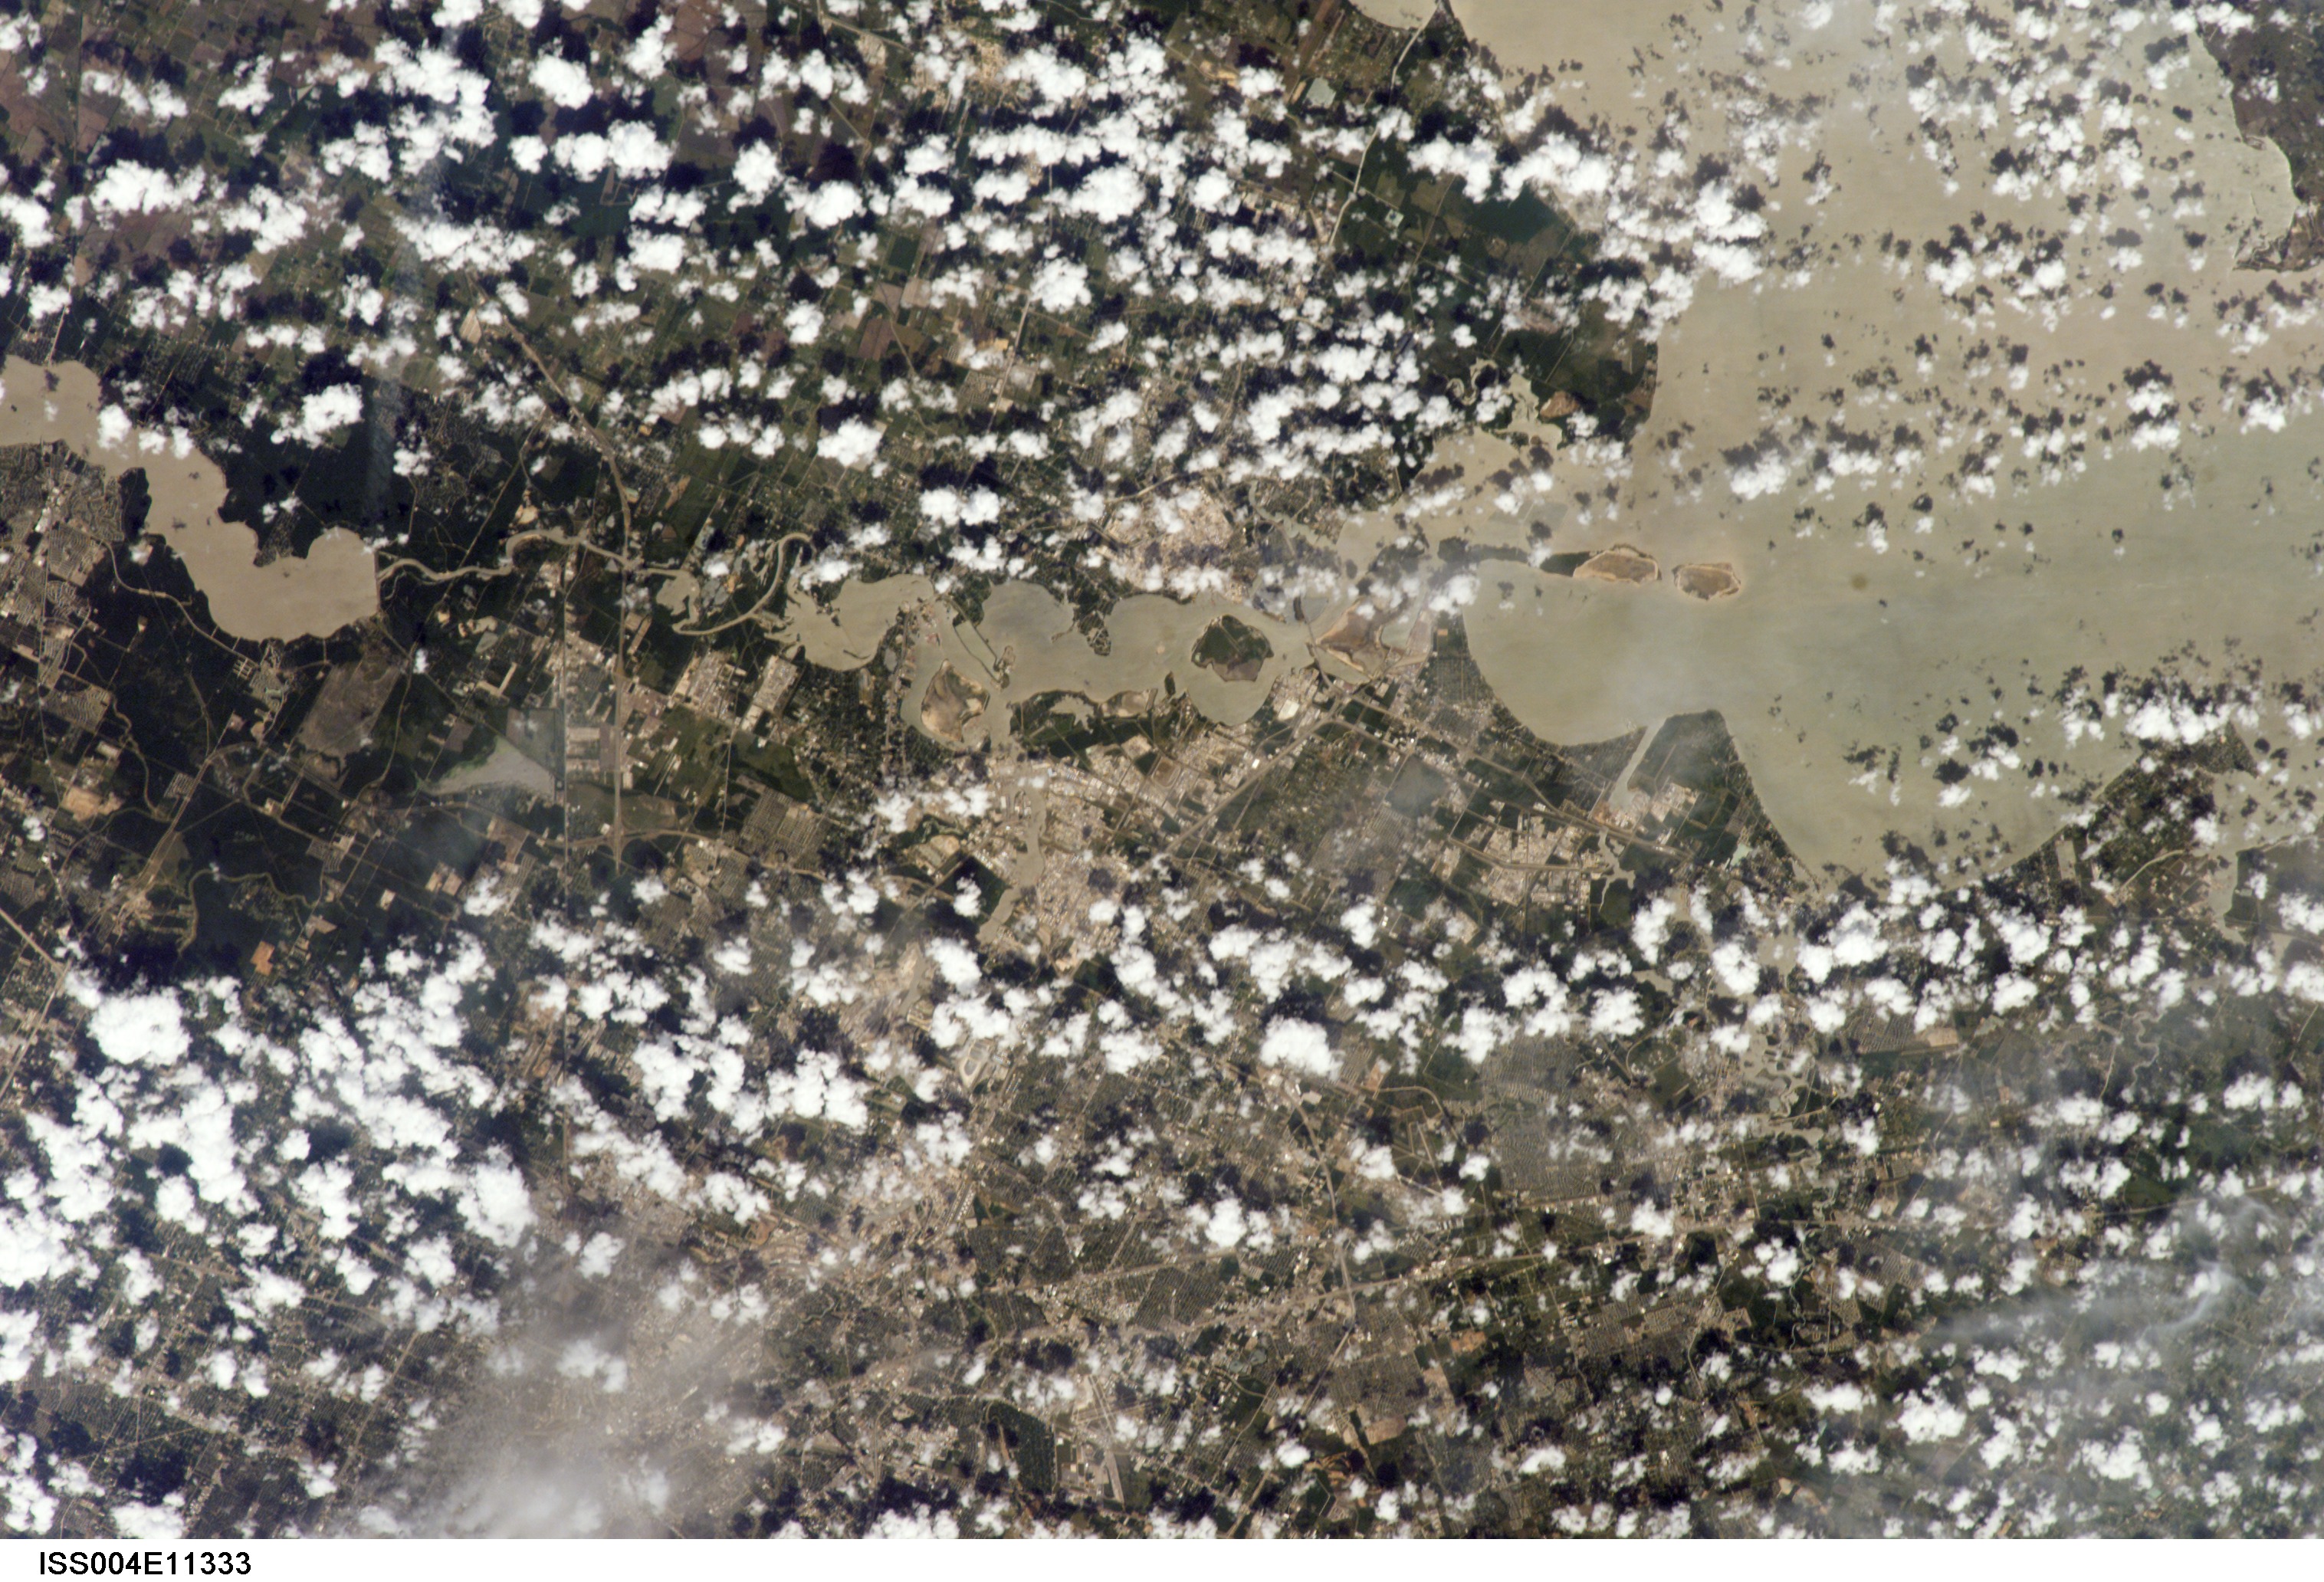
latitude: 29.5
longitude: -95.0
